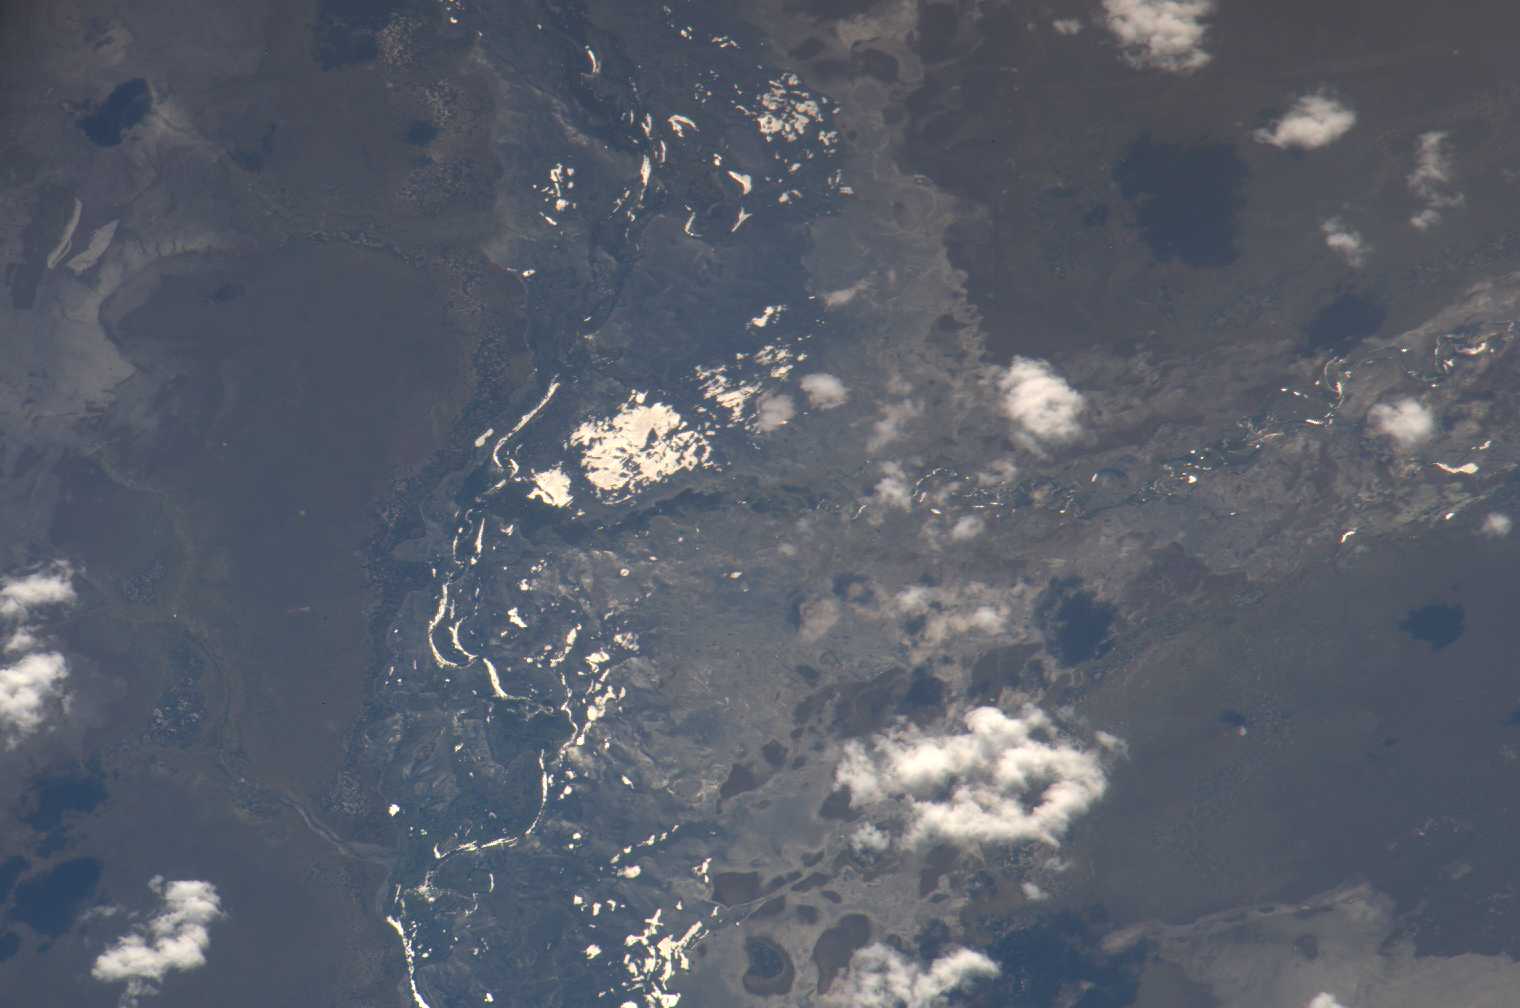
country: ANGOLA
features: ZAMBEZI R. FLOODPLAIN, SUNGLINT
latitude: -12.0
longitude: 22.4
